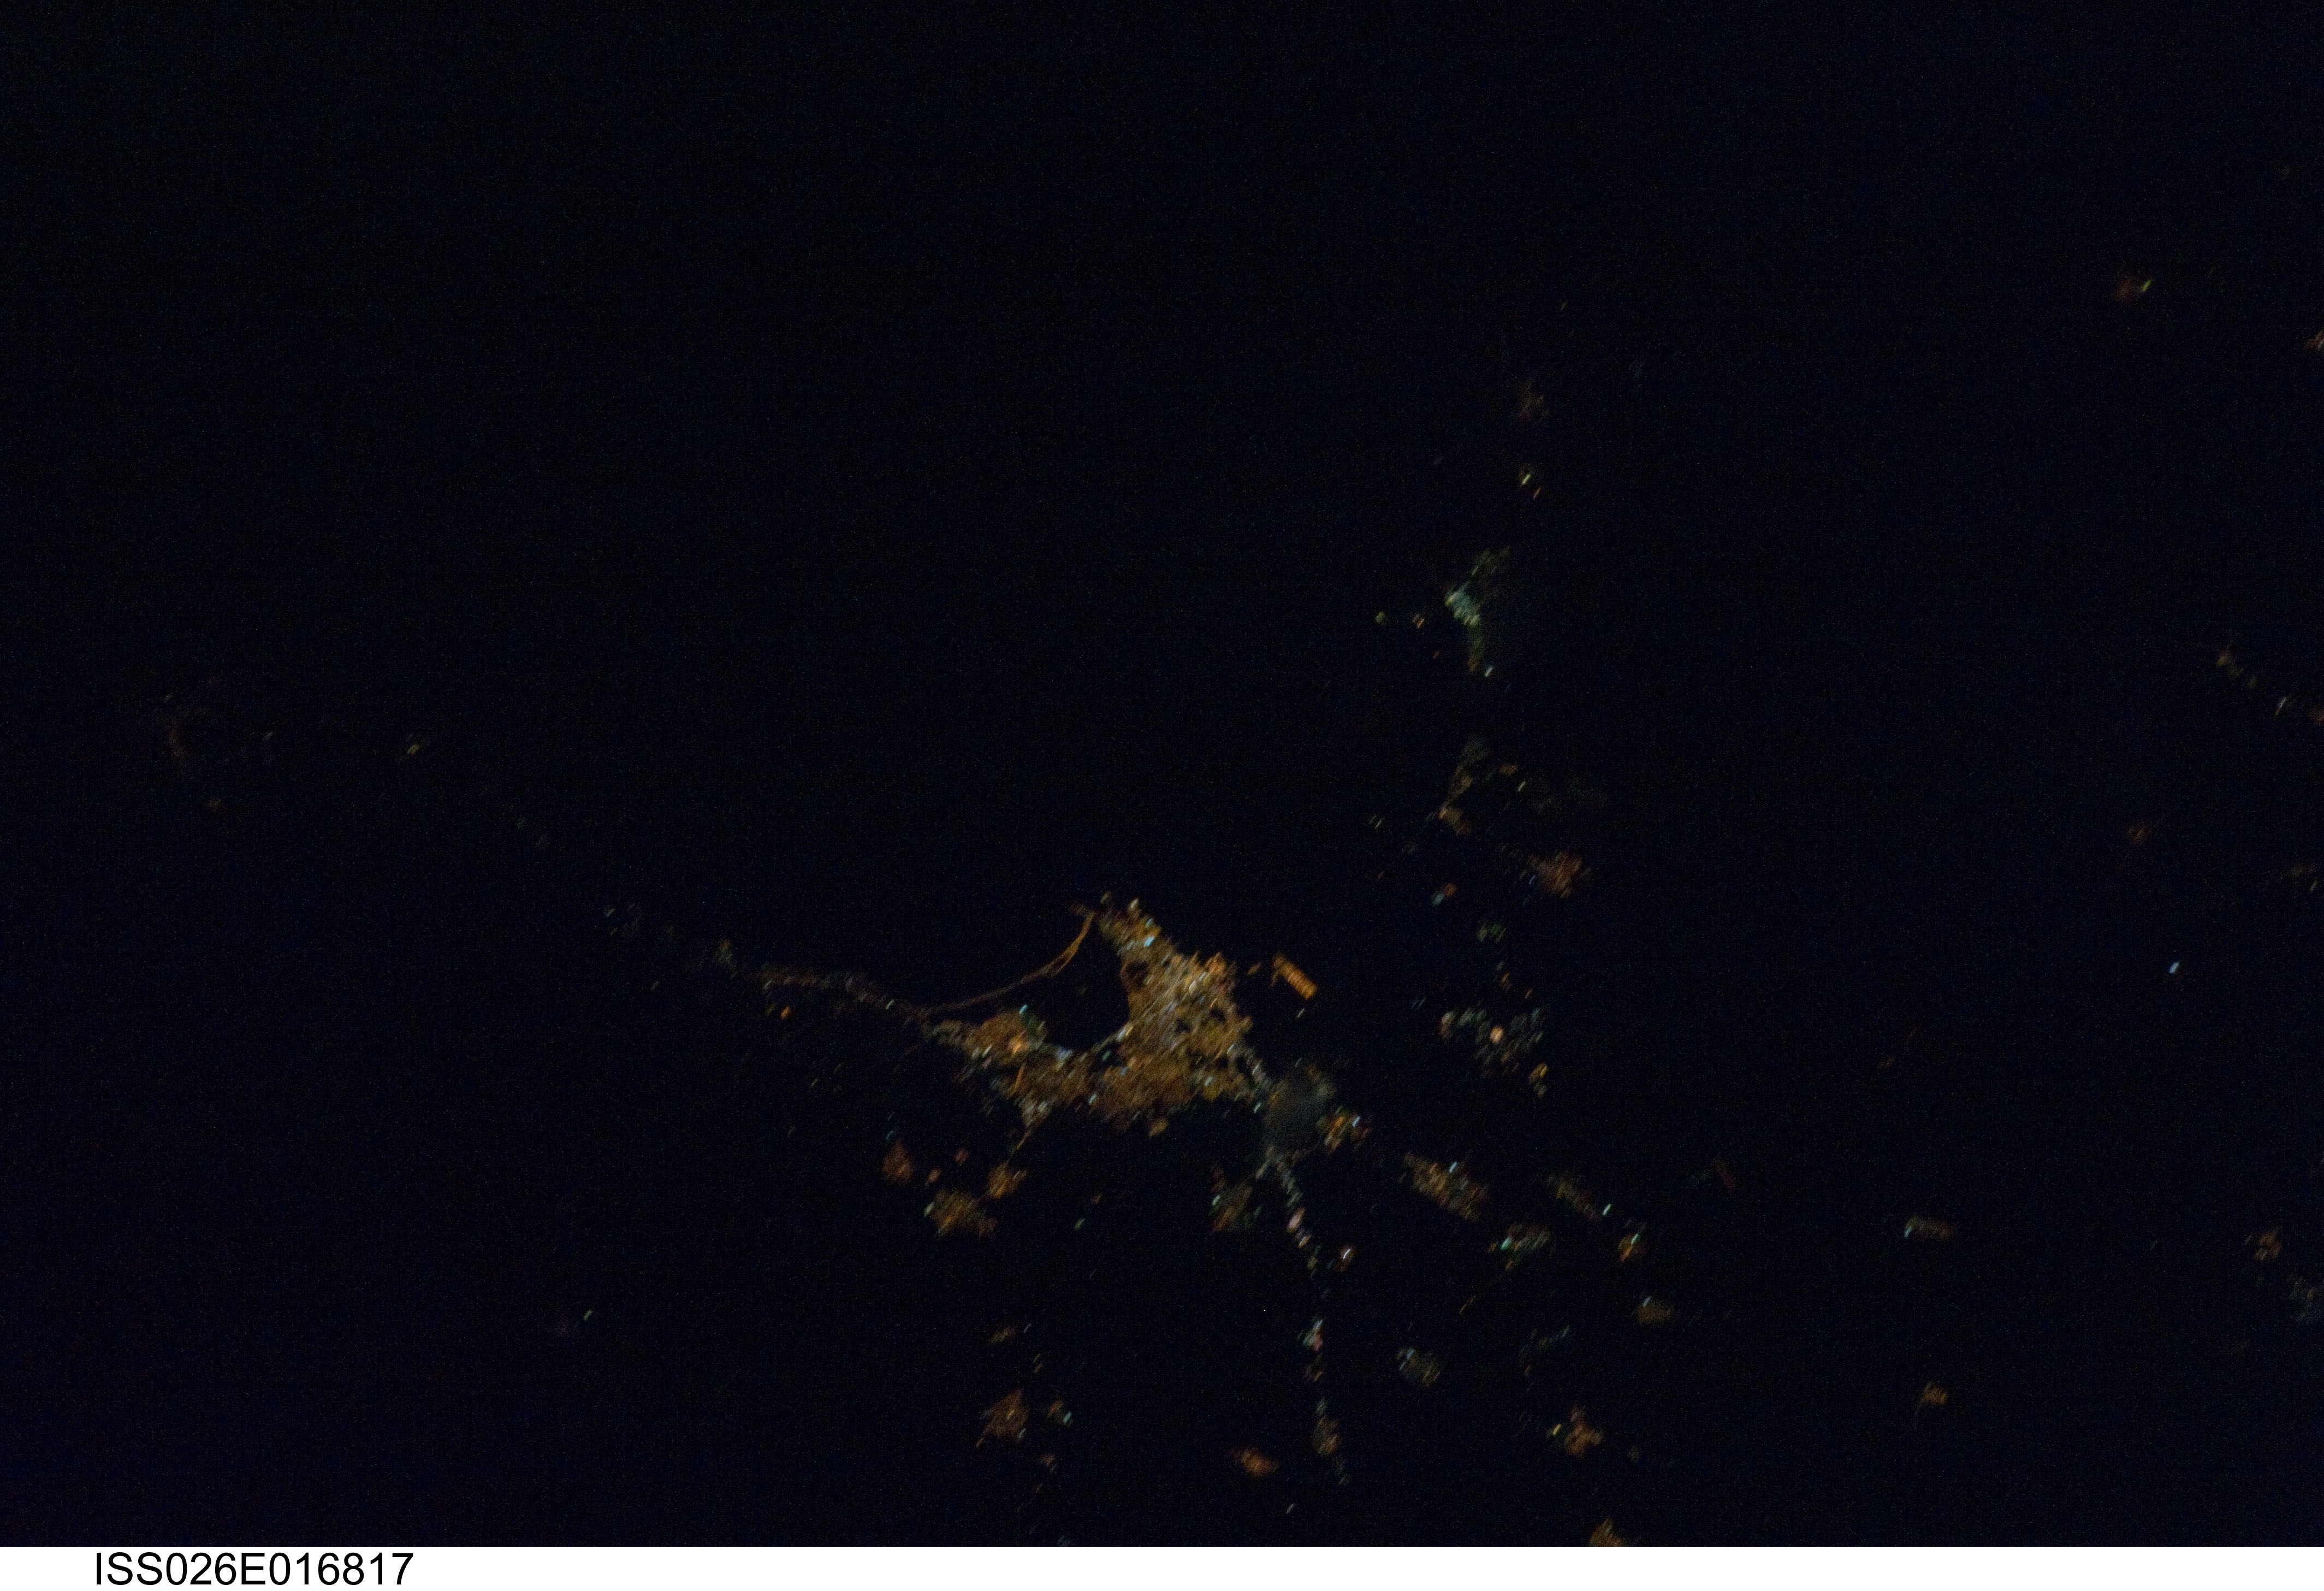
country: SARDINIA
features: CAGLIARI AREA AT NIGHT
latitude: 39.1
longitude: 9.2
